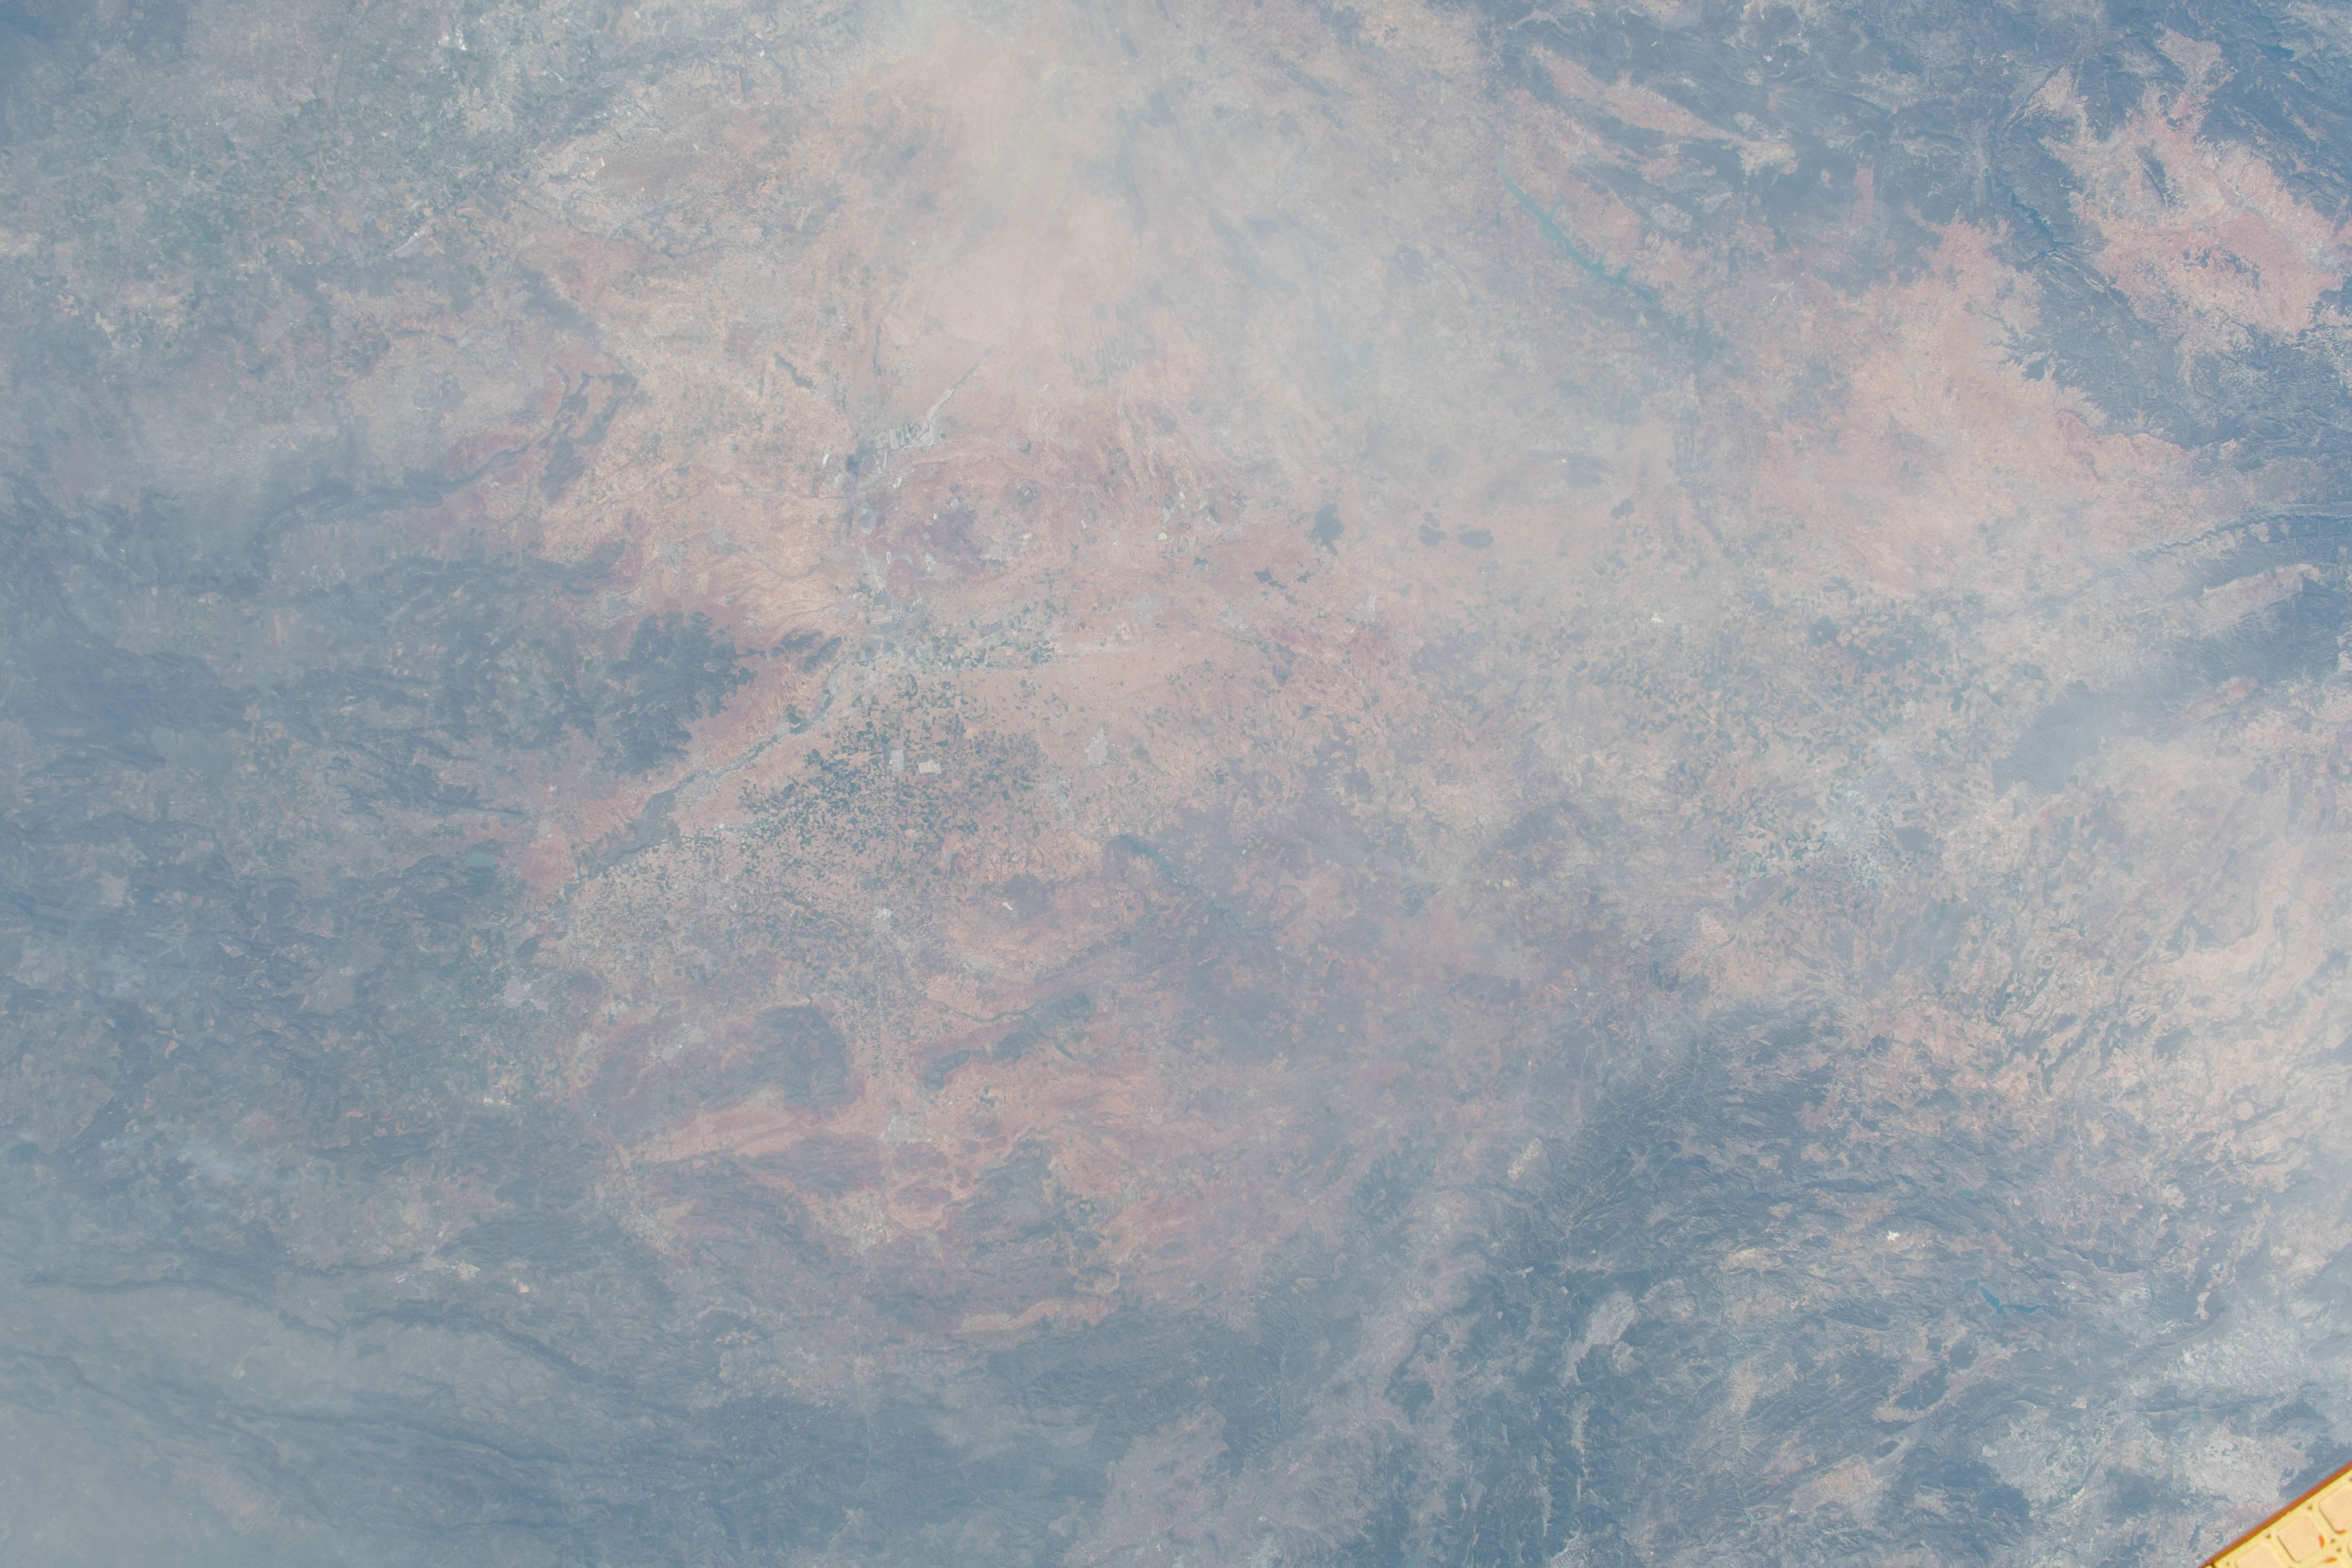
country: SPAIN
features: CITY
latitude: 39.0
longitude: -3.0
